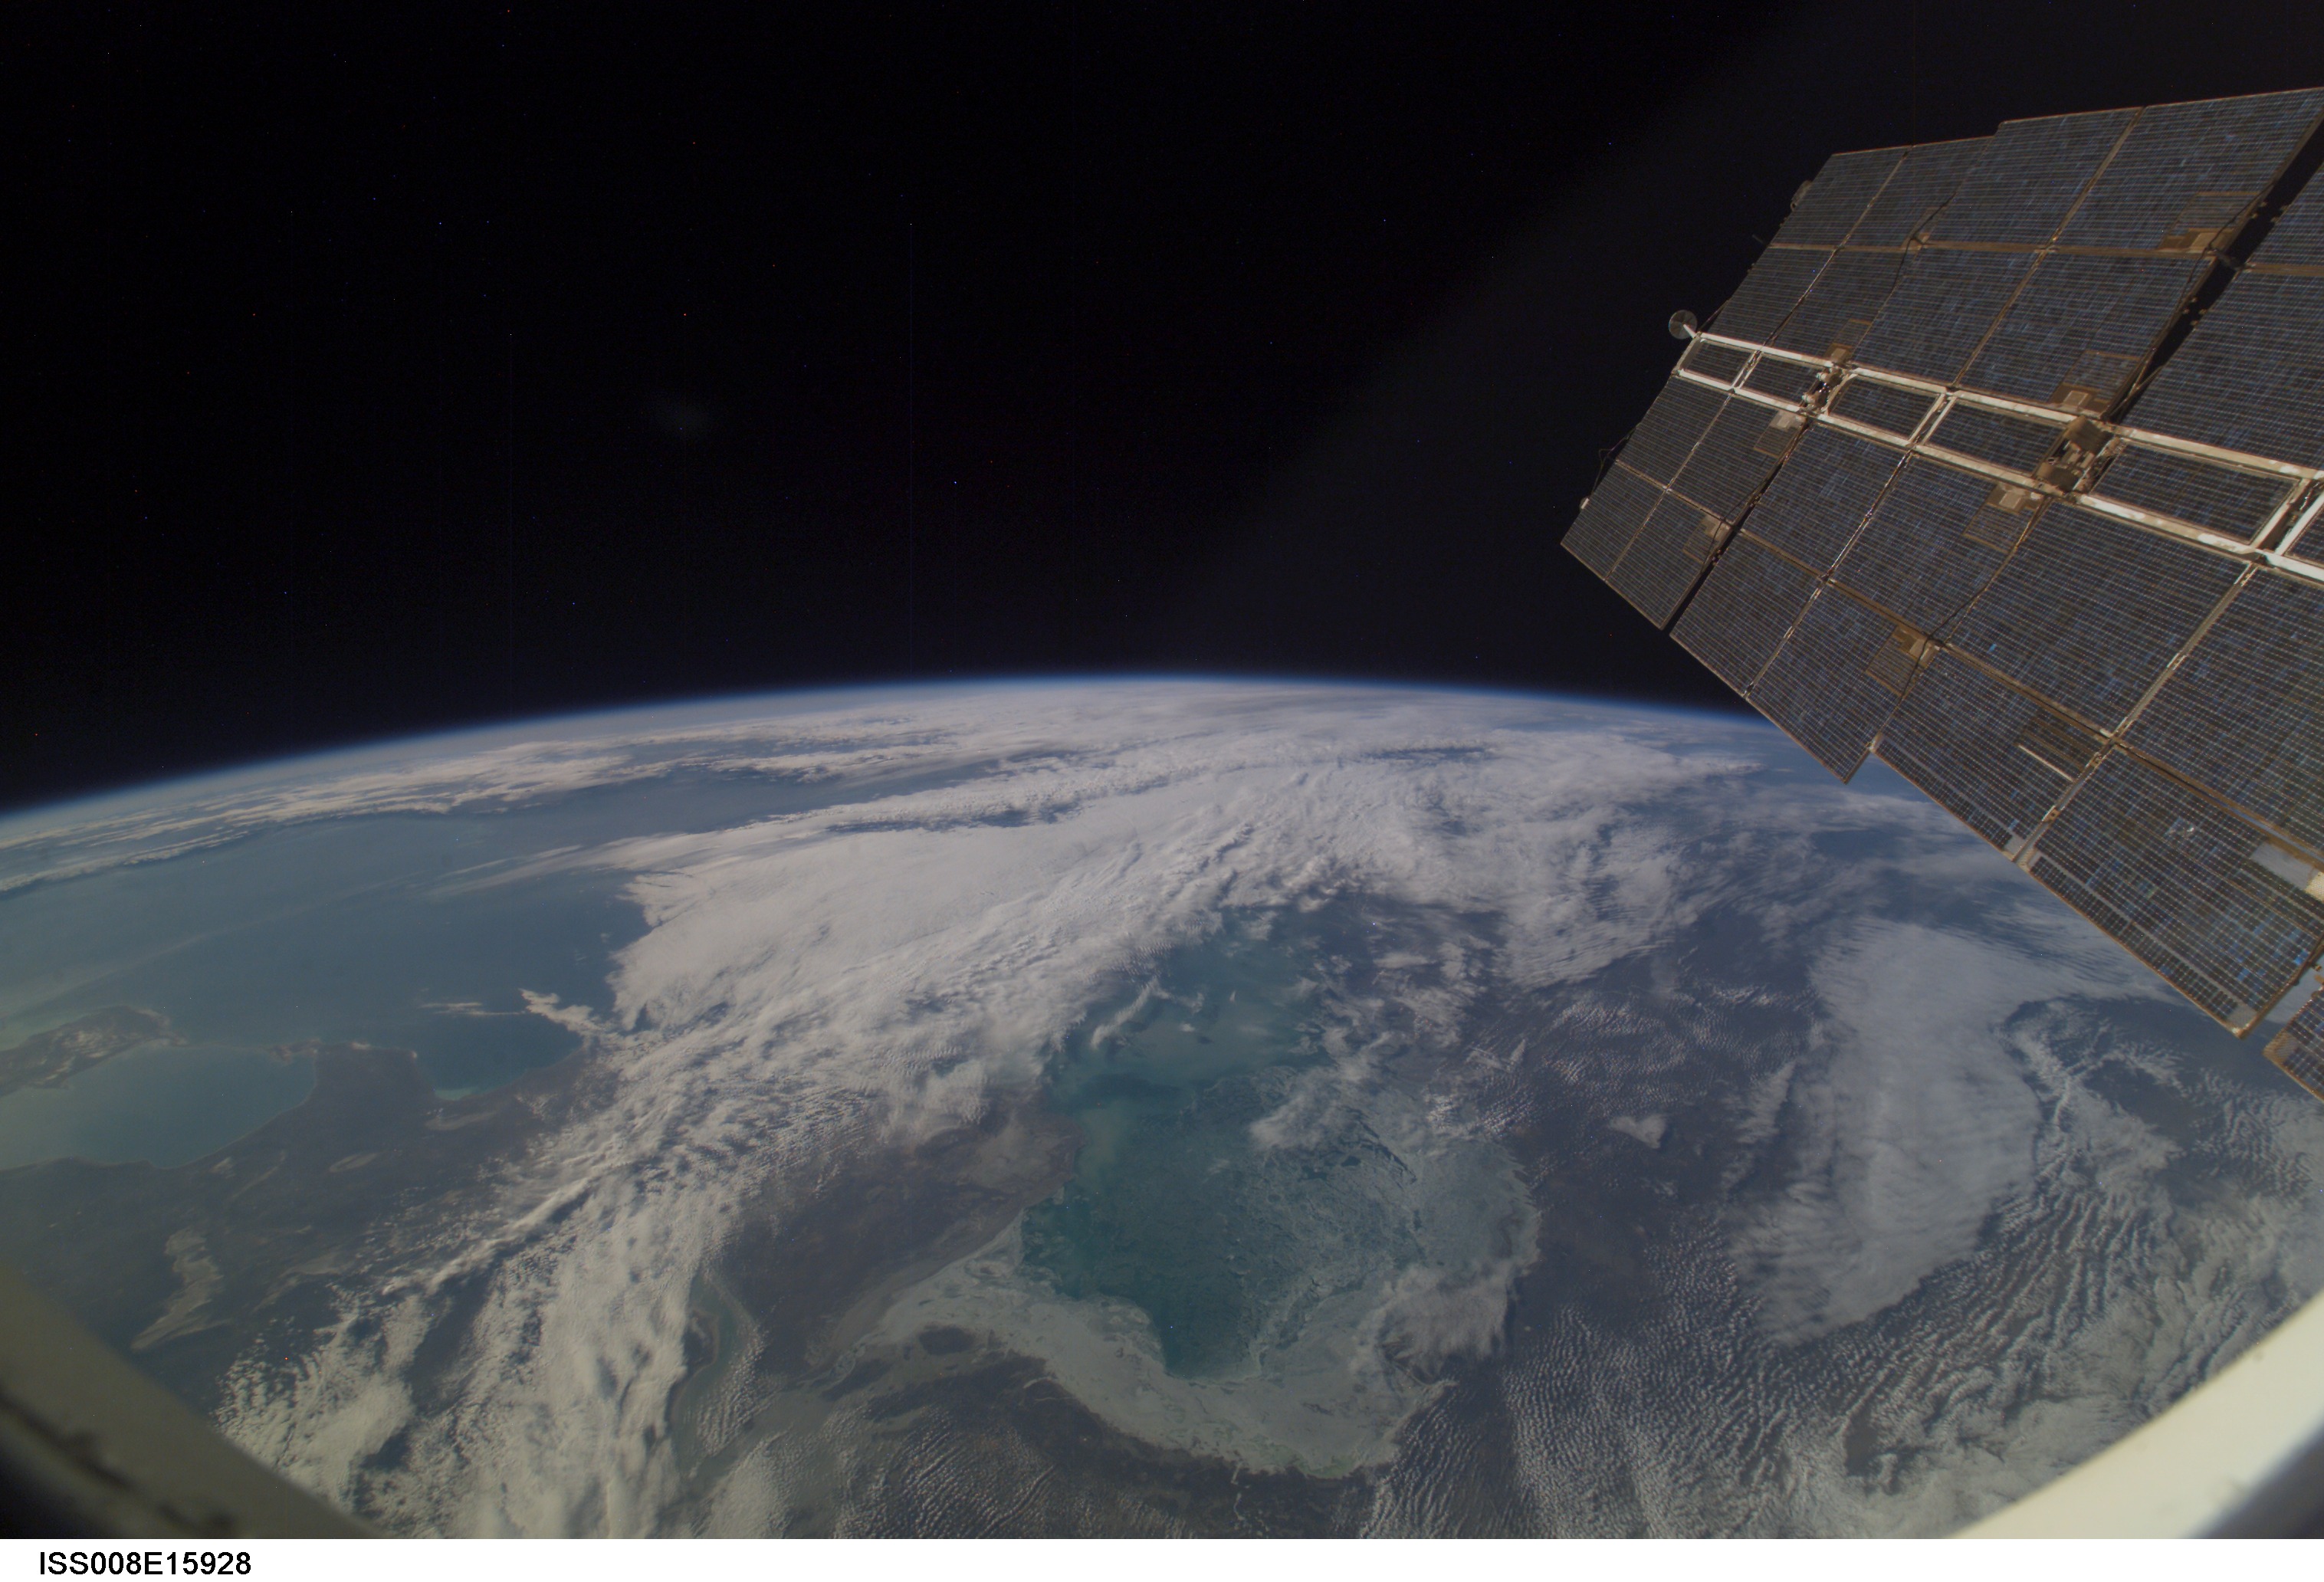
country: KAZAKHSTAN
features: PAN-CASPIAN SEA, CLOUDS
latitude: 43.5
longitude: 50.5
